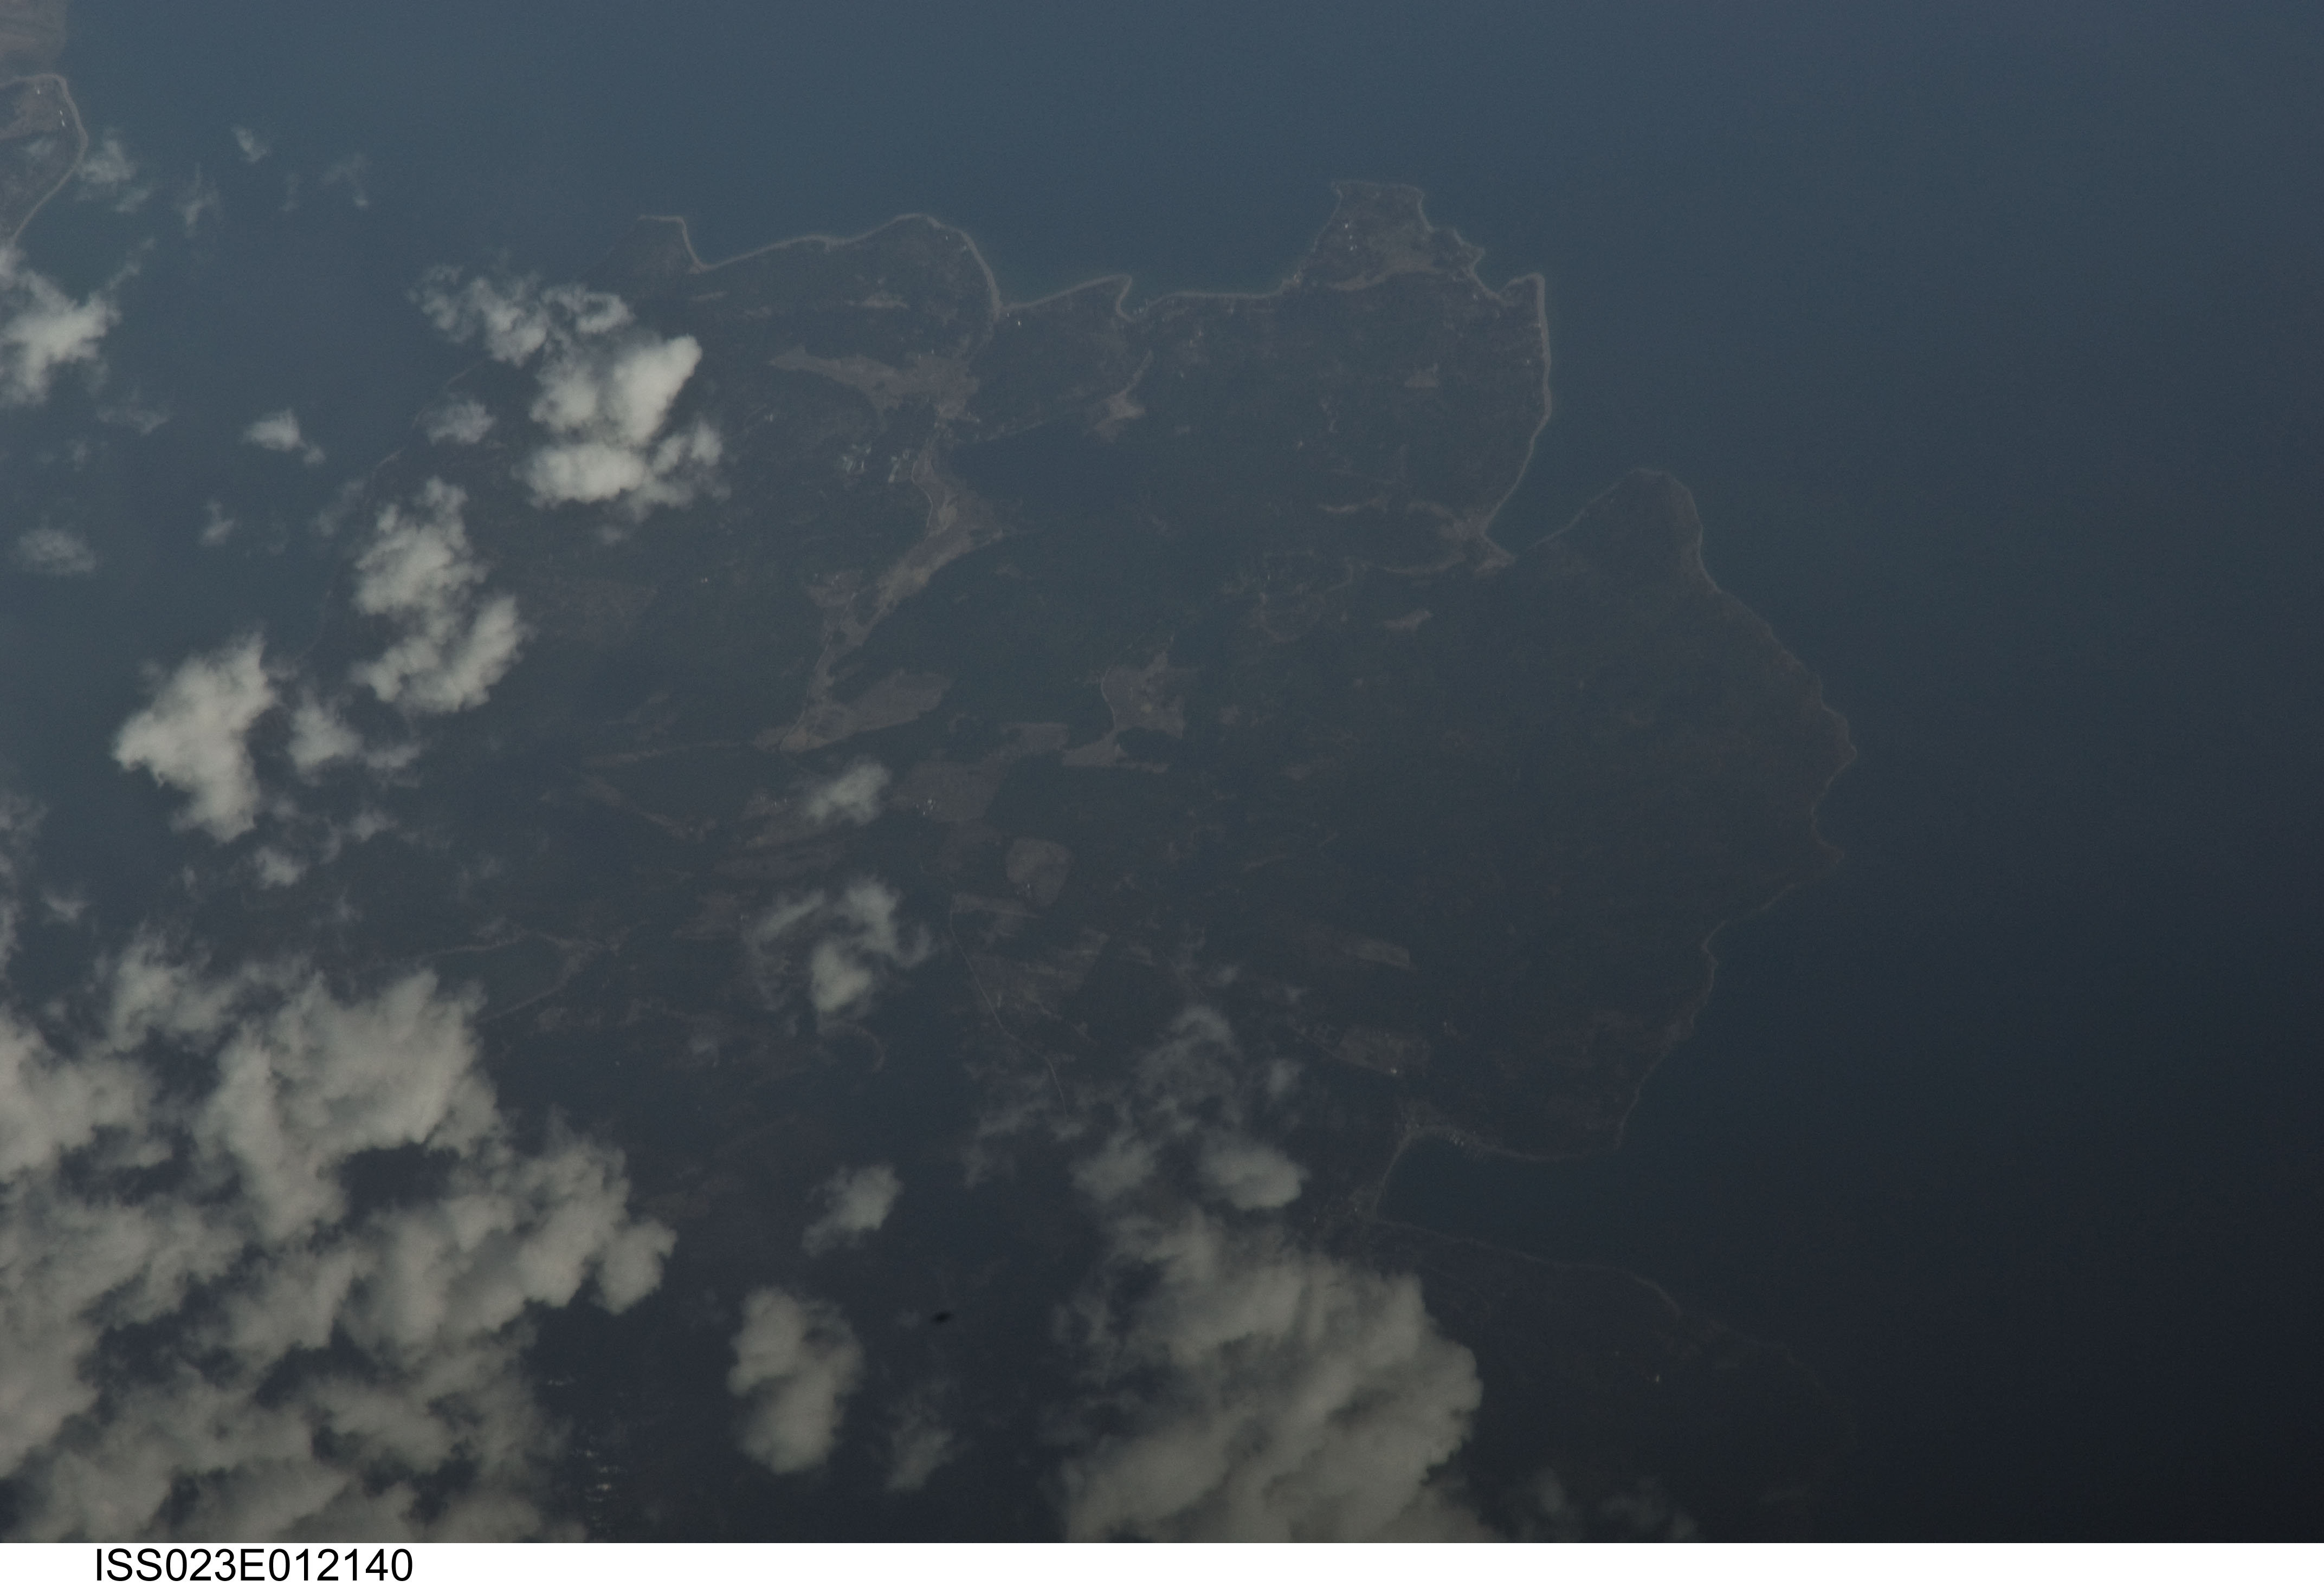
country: USA-IDAHO
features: L. PEND OREILLE, CAMP BAY, FOR., AGR.
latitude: 48.2
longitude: -116.4
